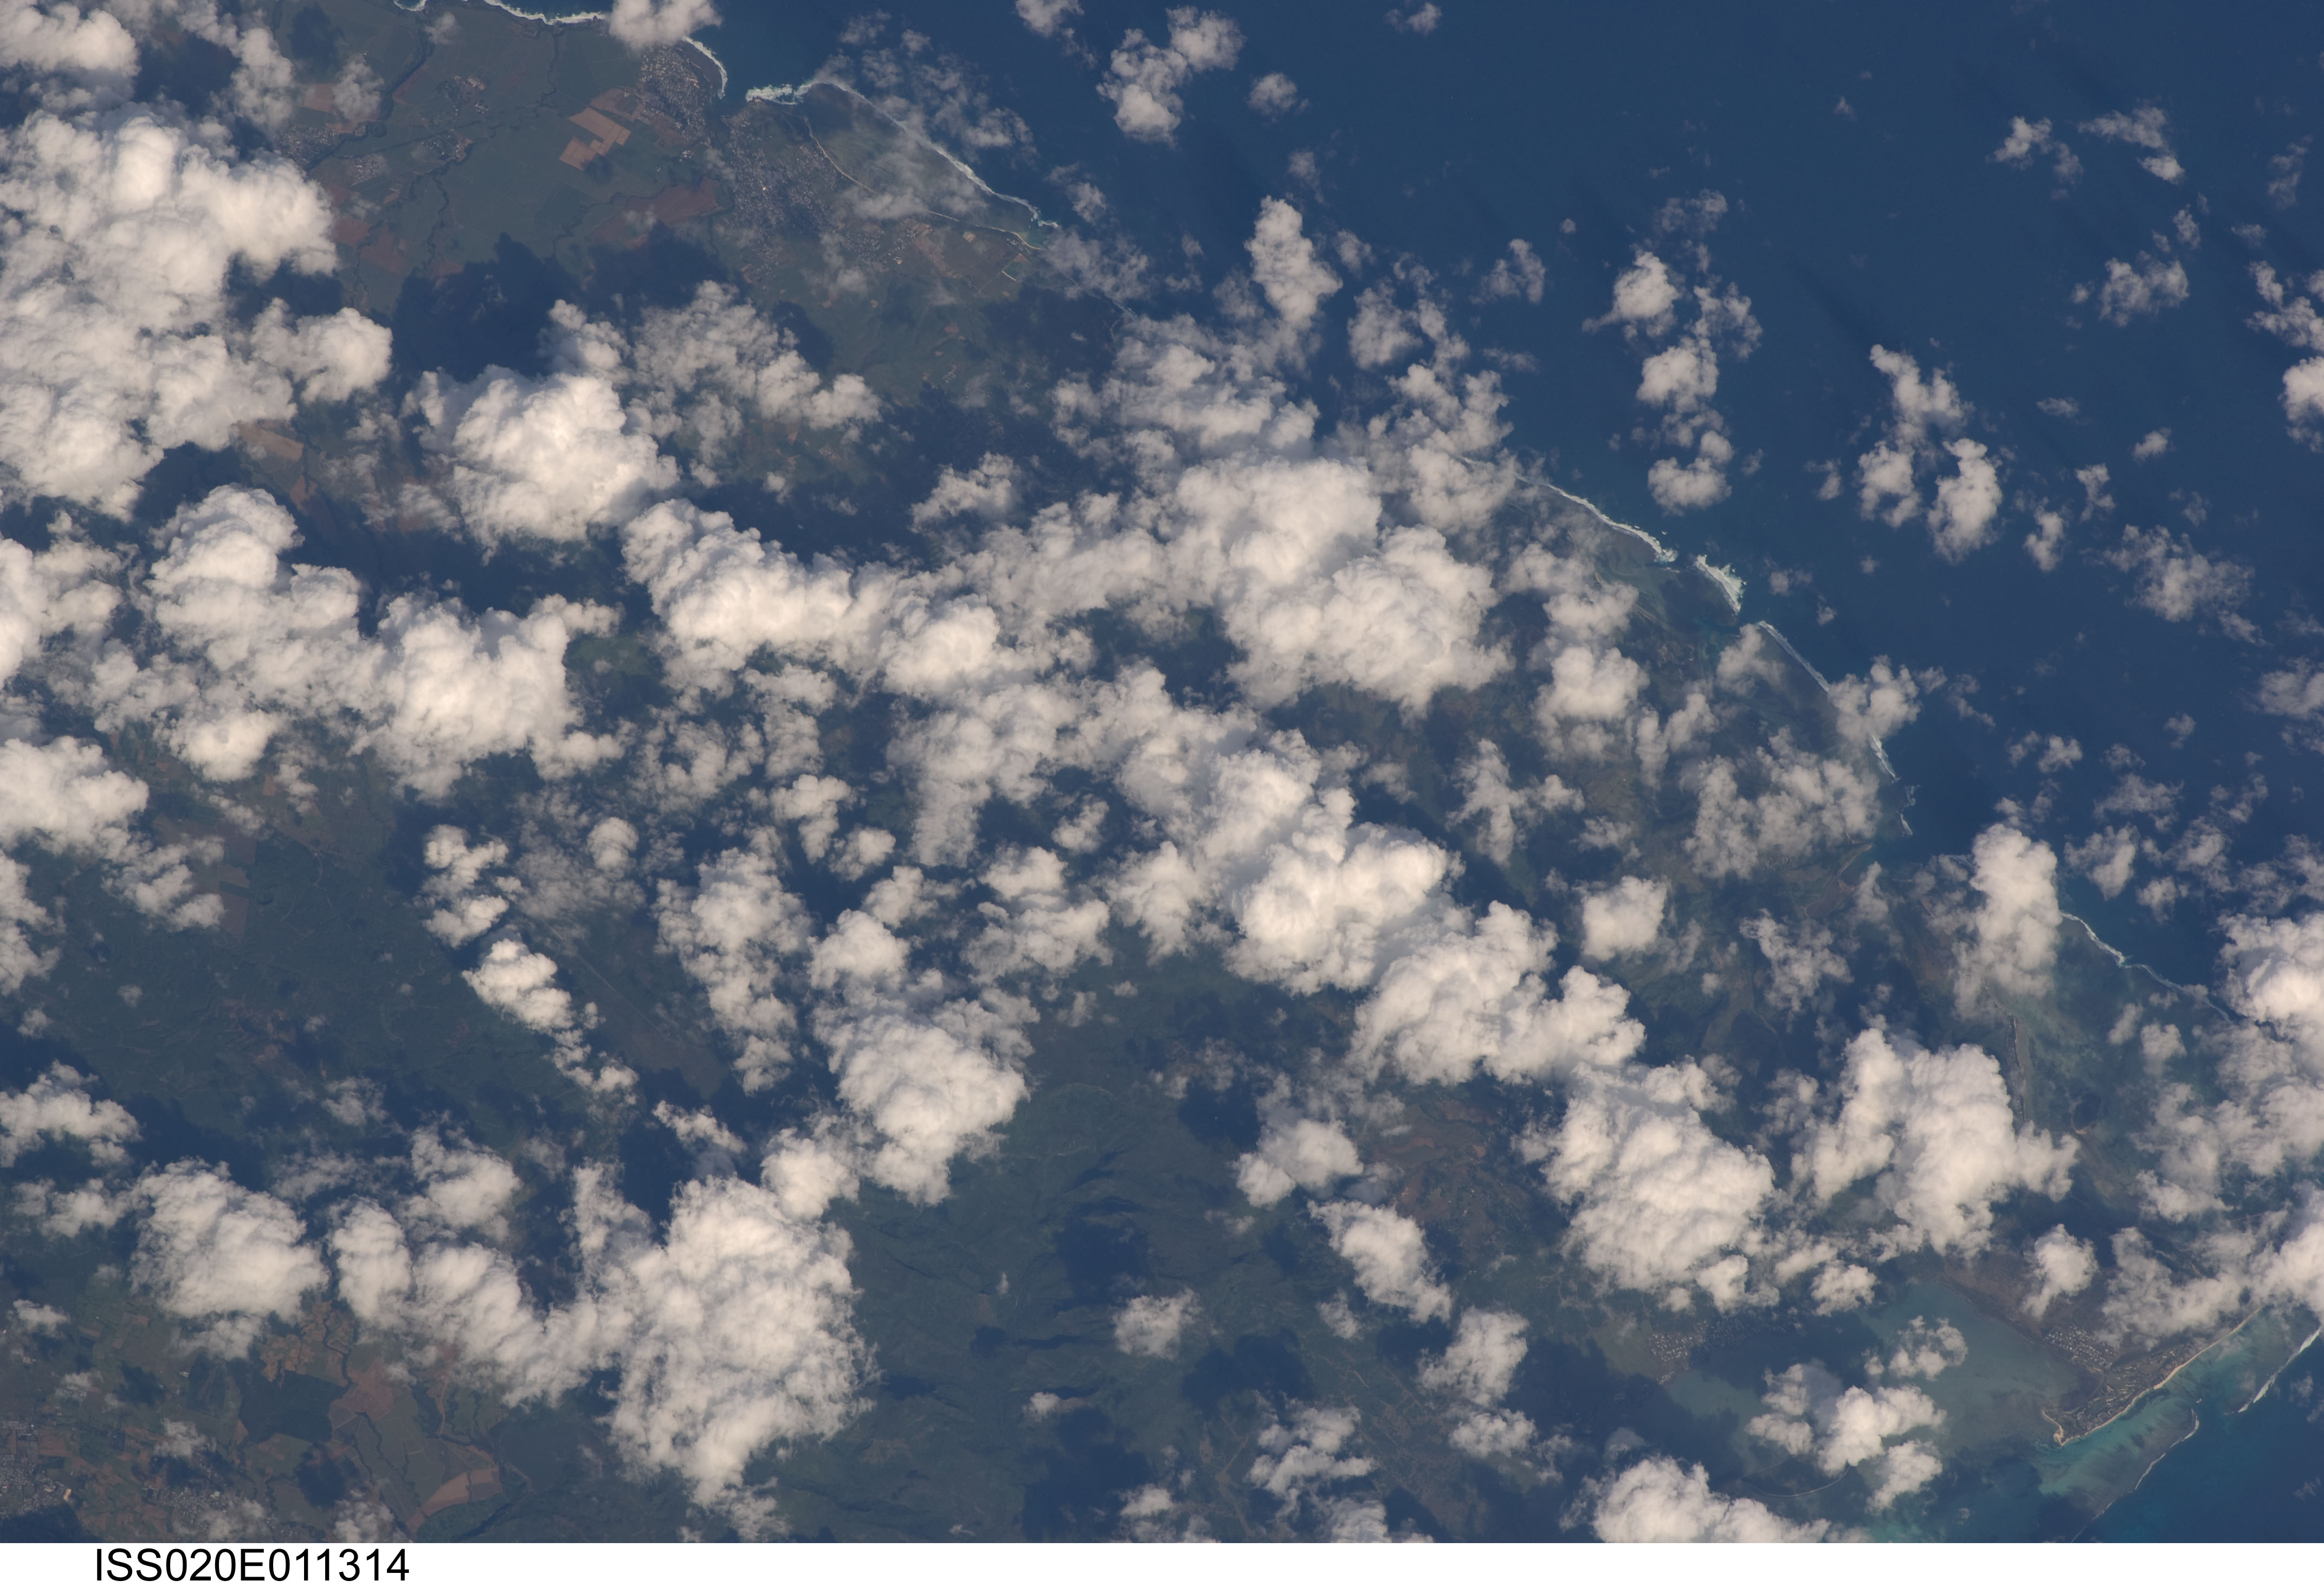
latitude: -20.5
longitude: 57.4
